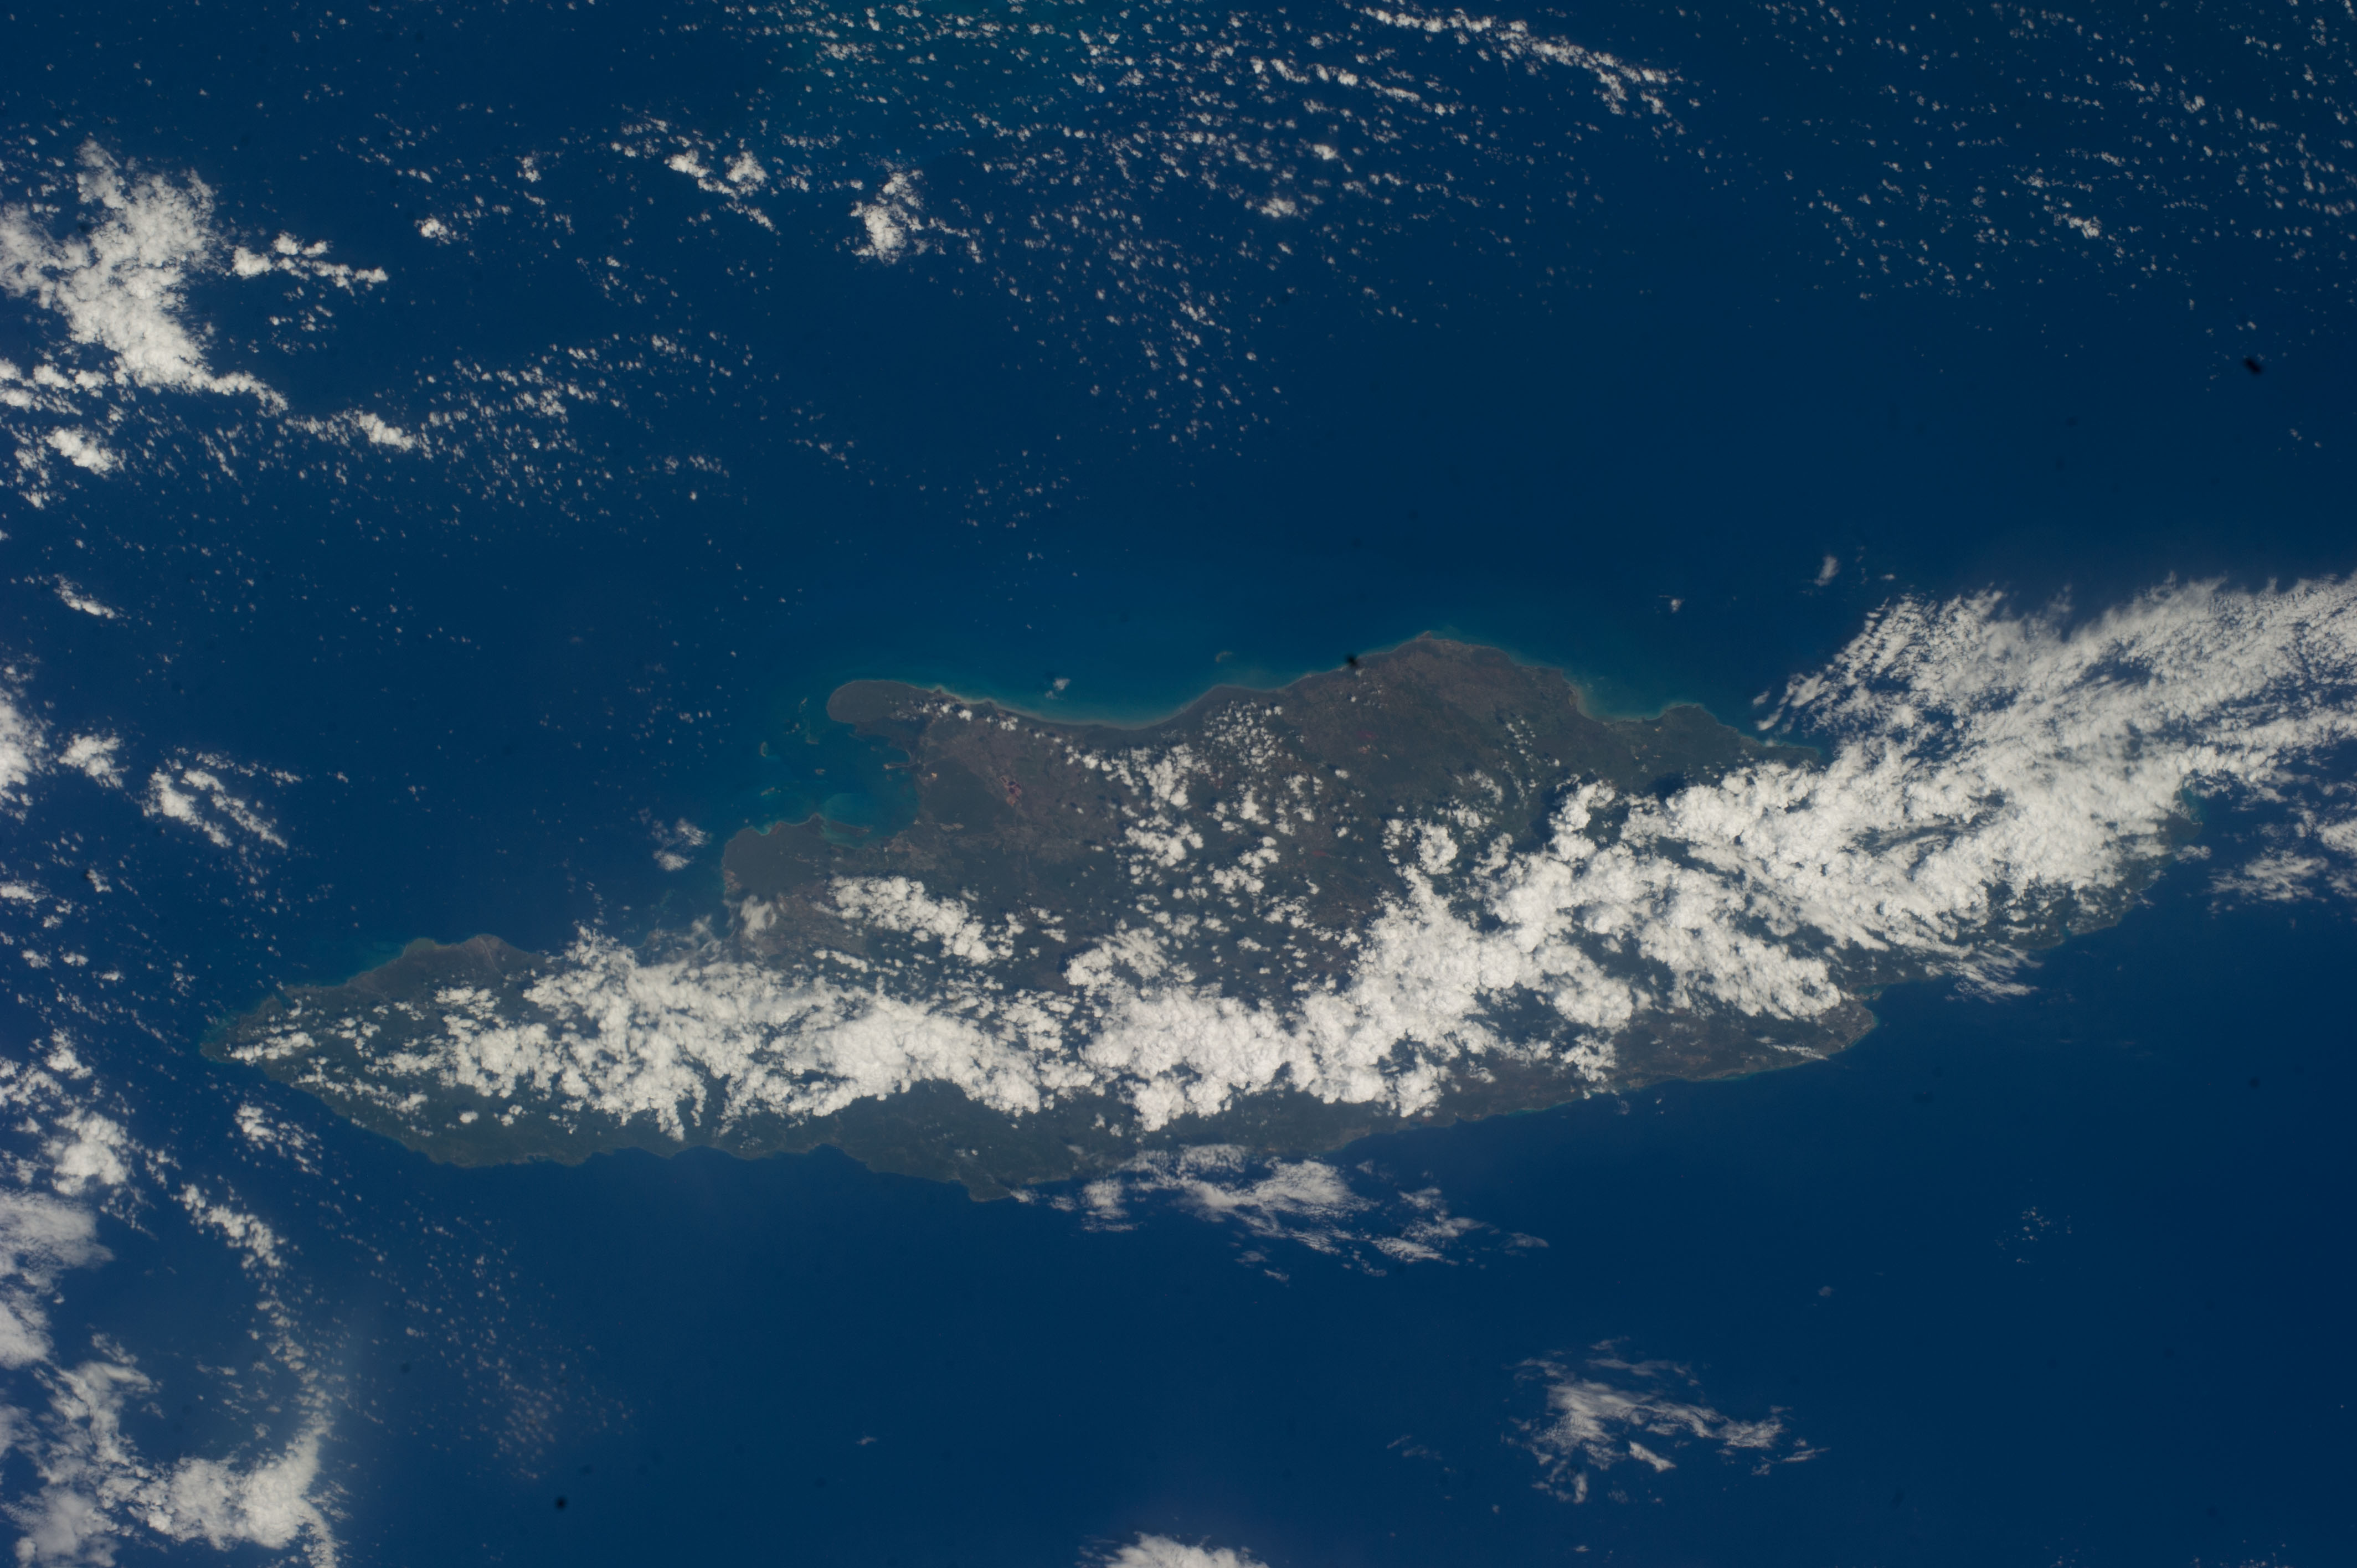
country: JAMAICA
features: JAMAICA, CARIBBEAN SEA, KINGSTON CITY, COASTLINE
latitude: 17.9
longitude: -77.5
